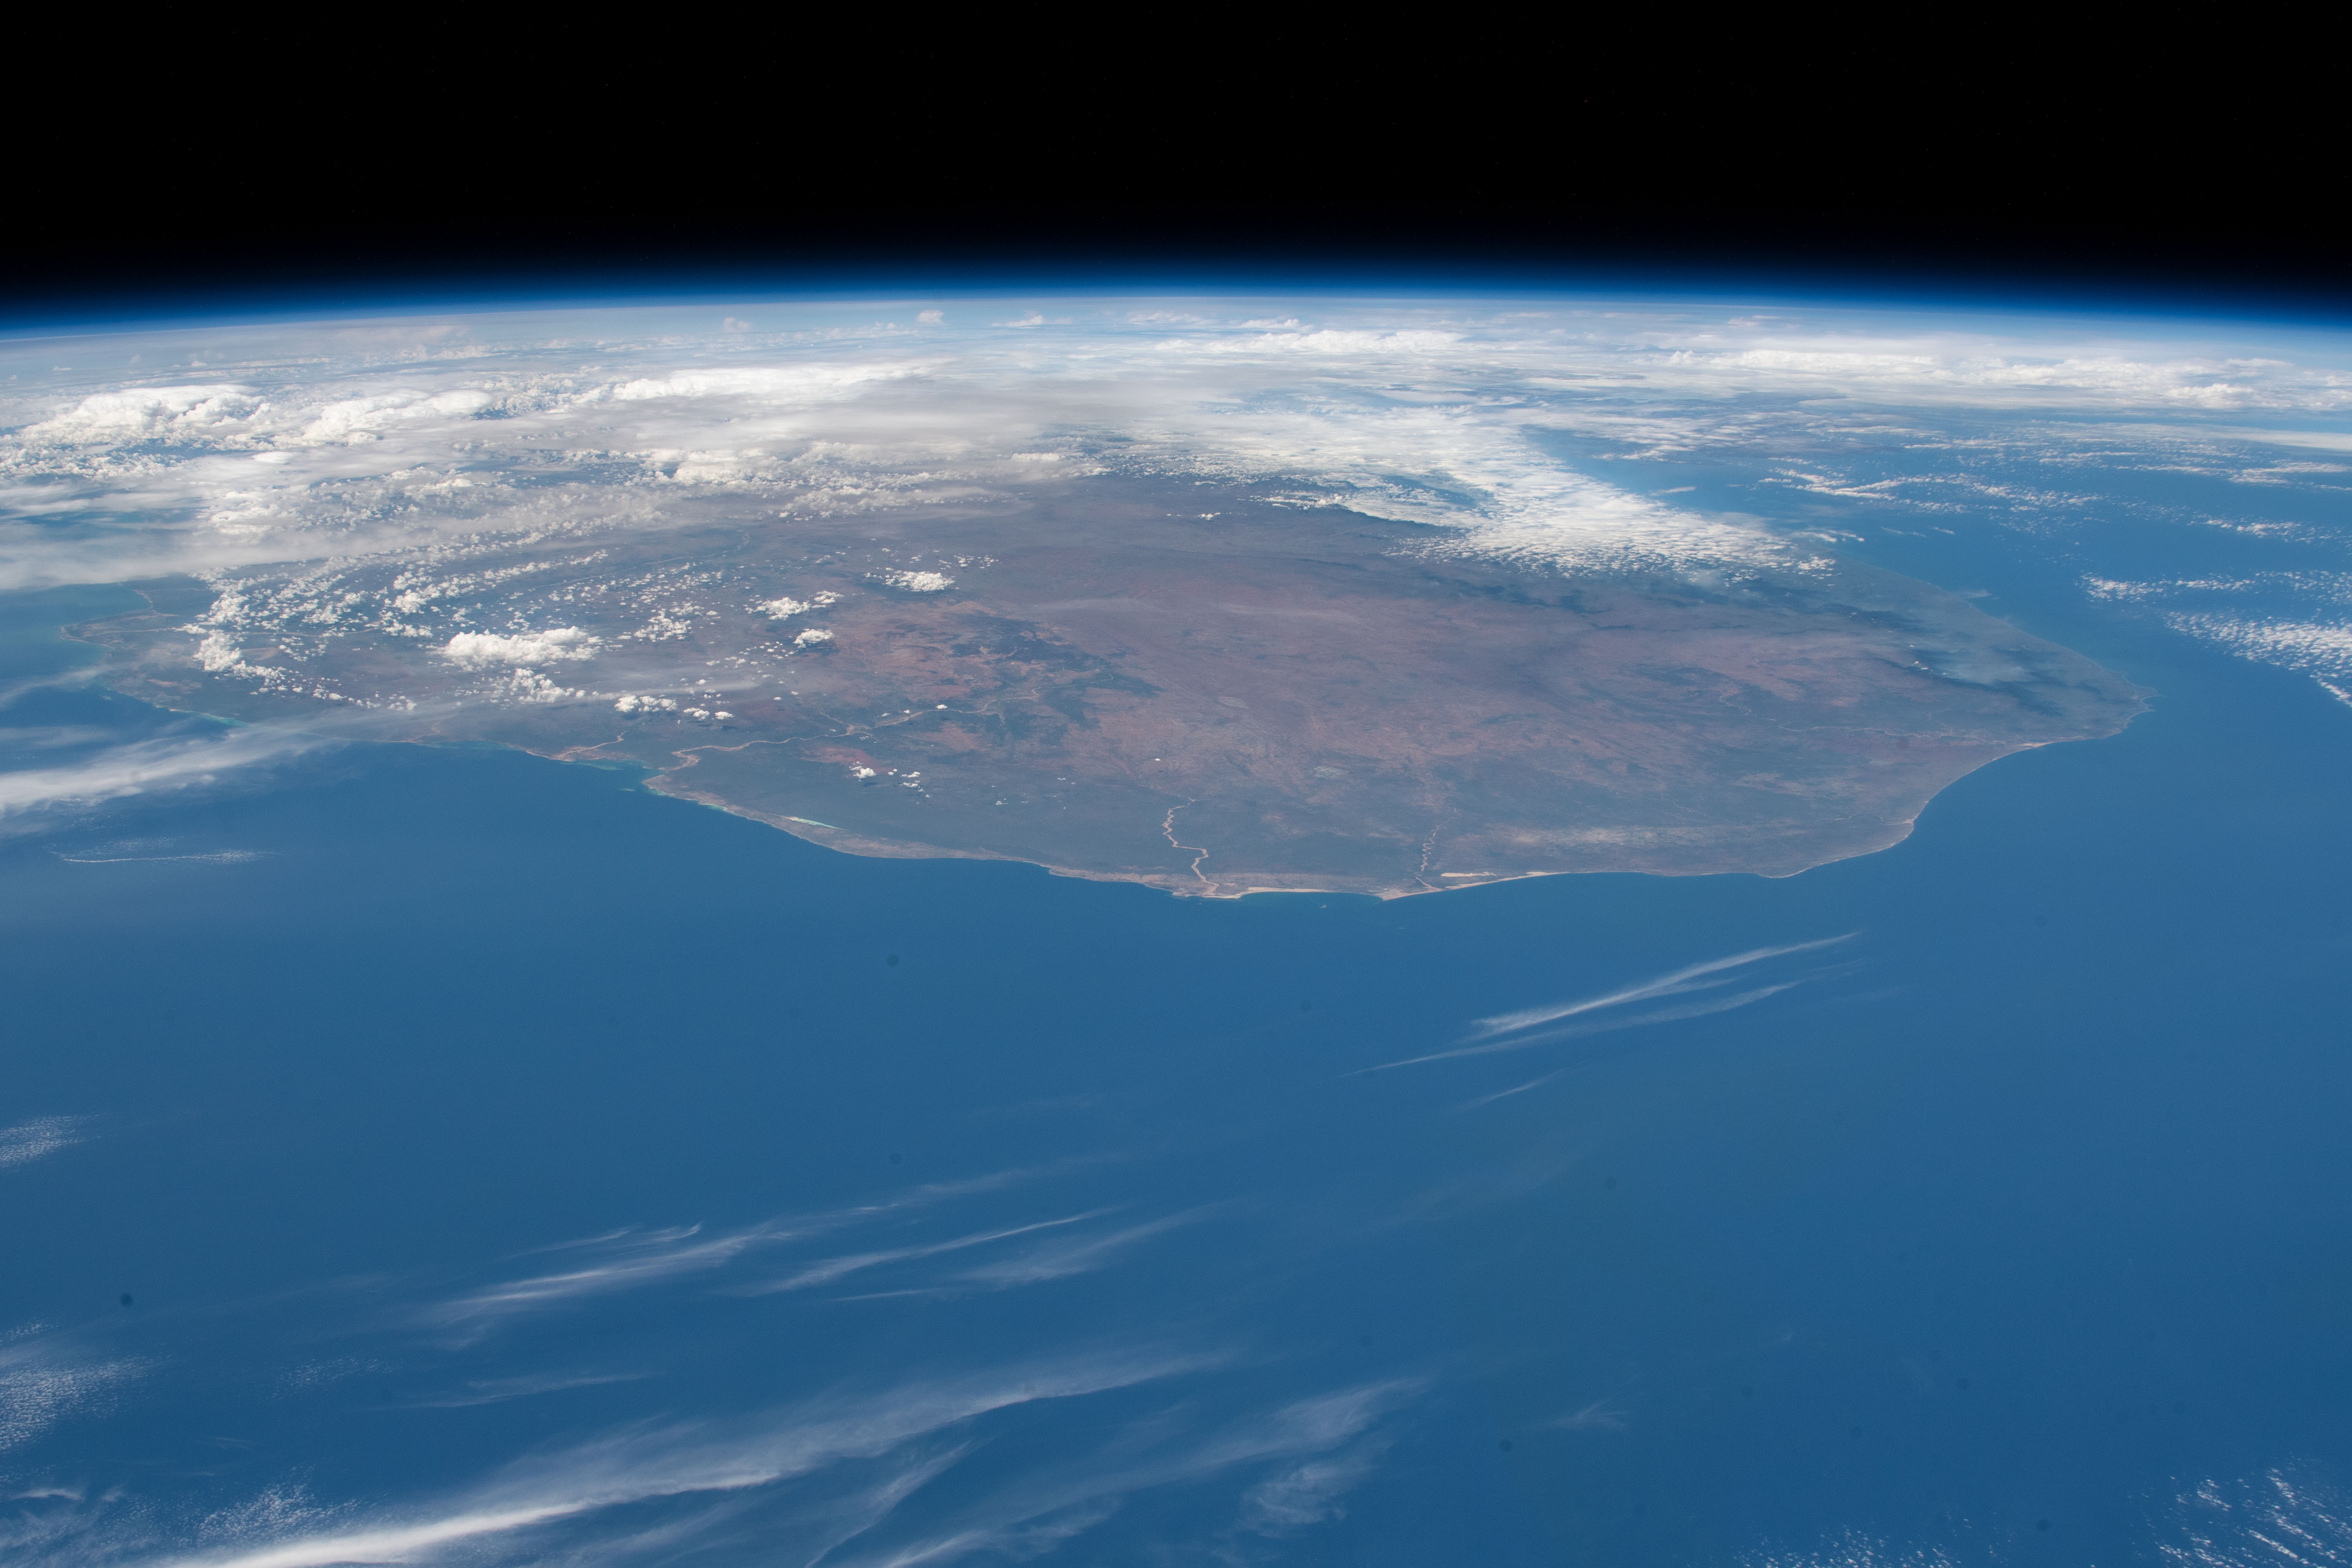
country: MADAGASCAR
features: MADAGASCAR, FIHERENANA RIVER, ONILAHY RIVER
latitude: -25.0
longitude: 44.5
